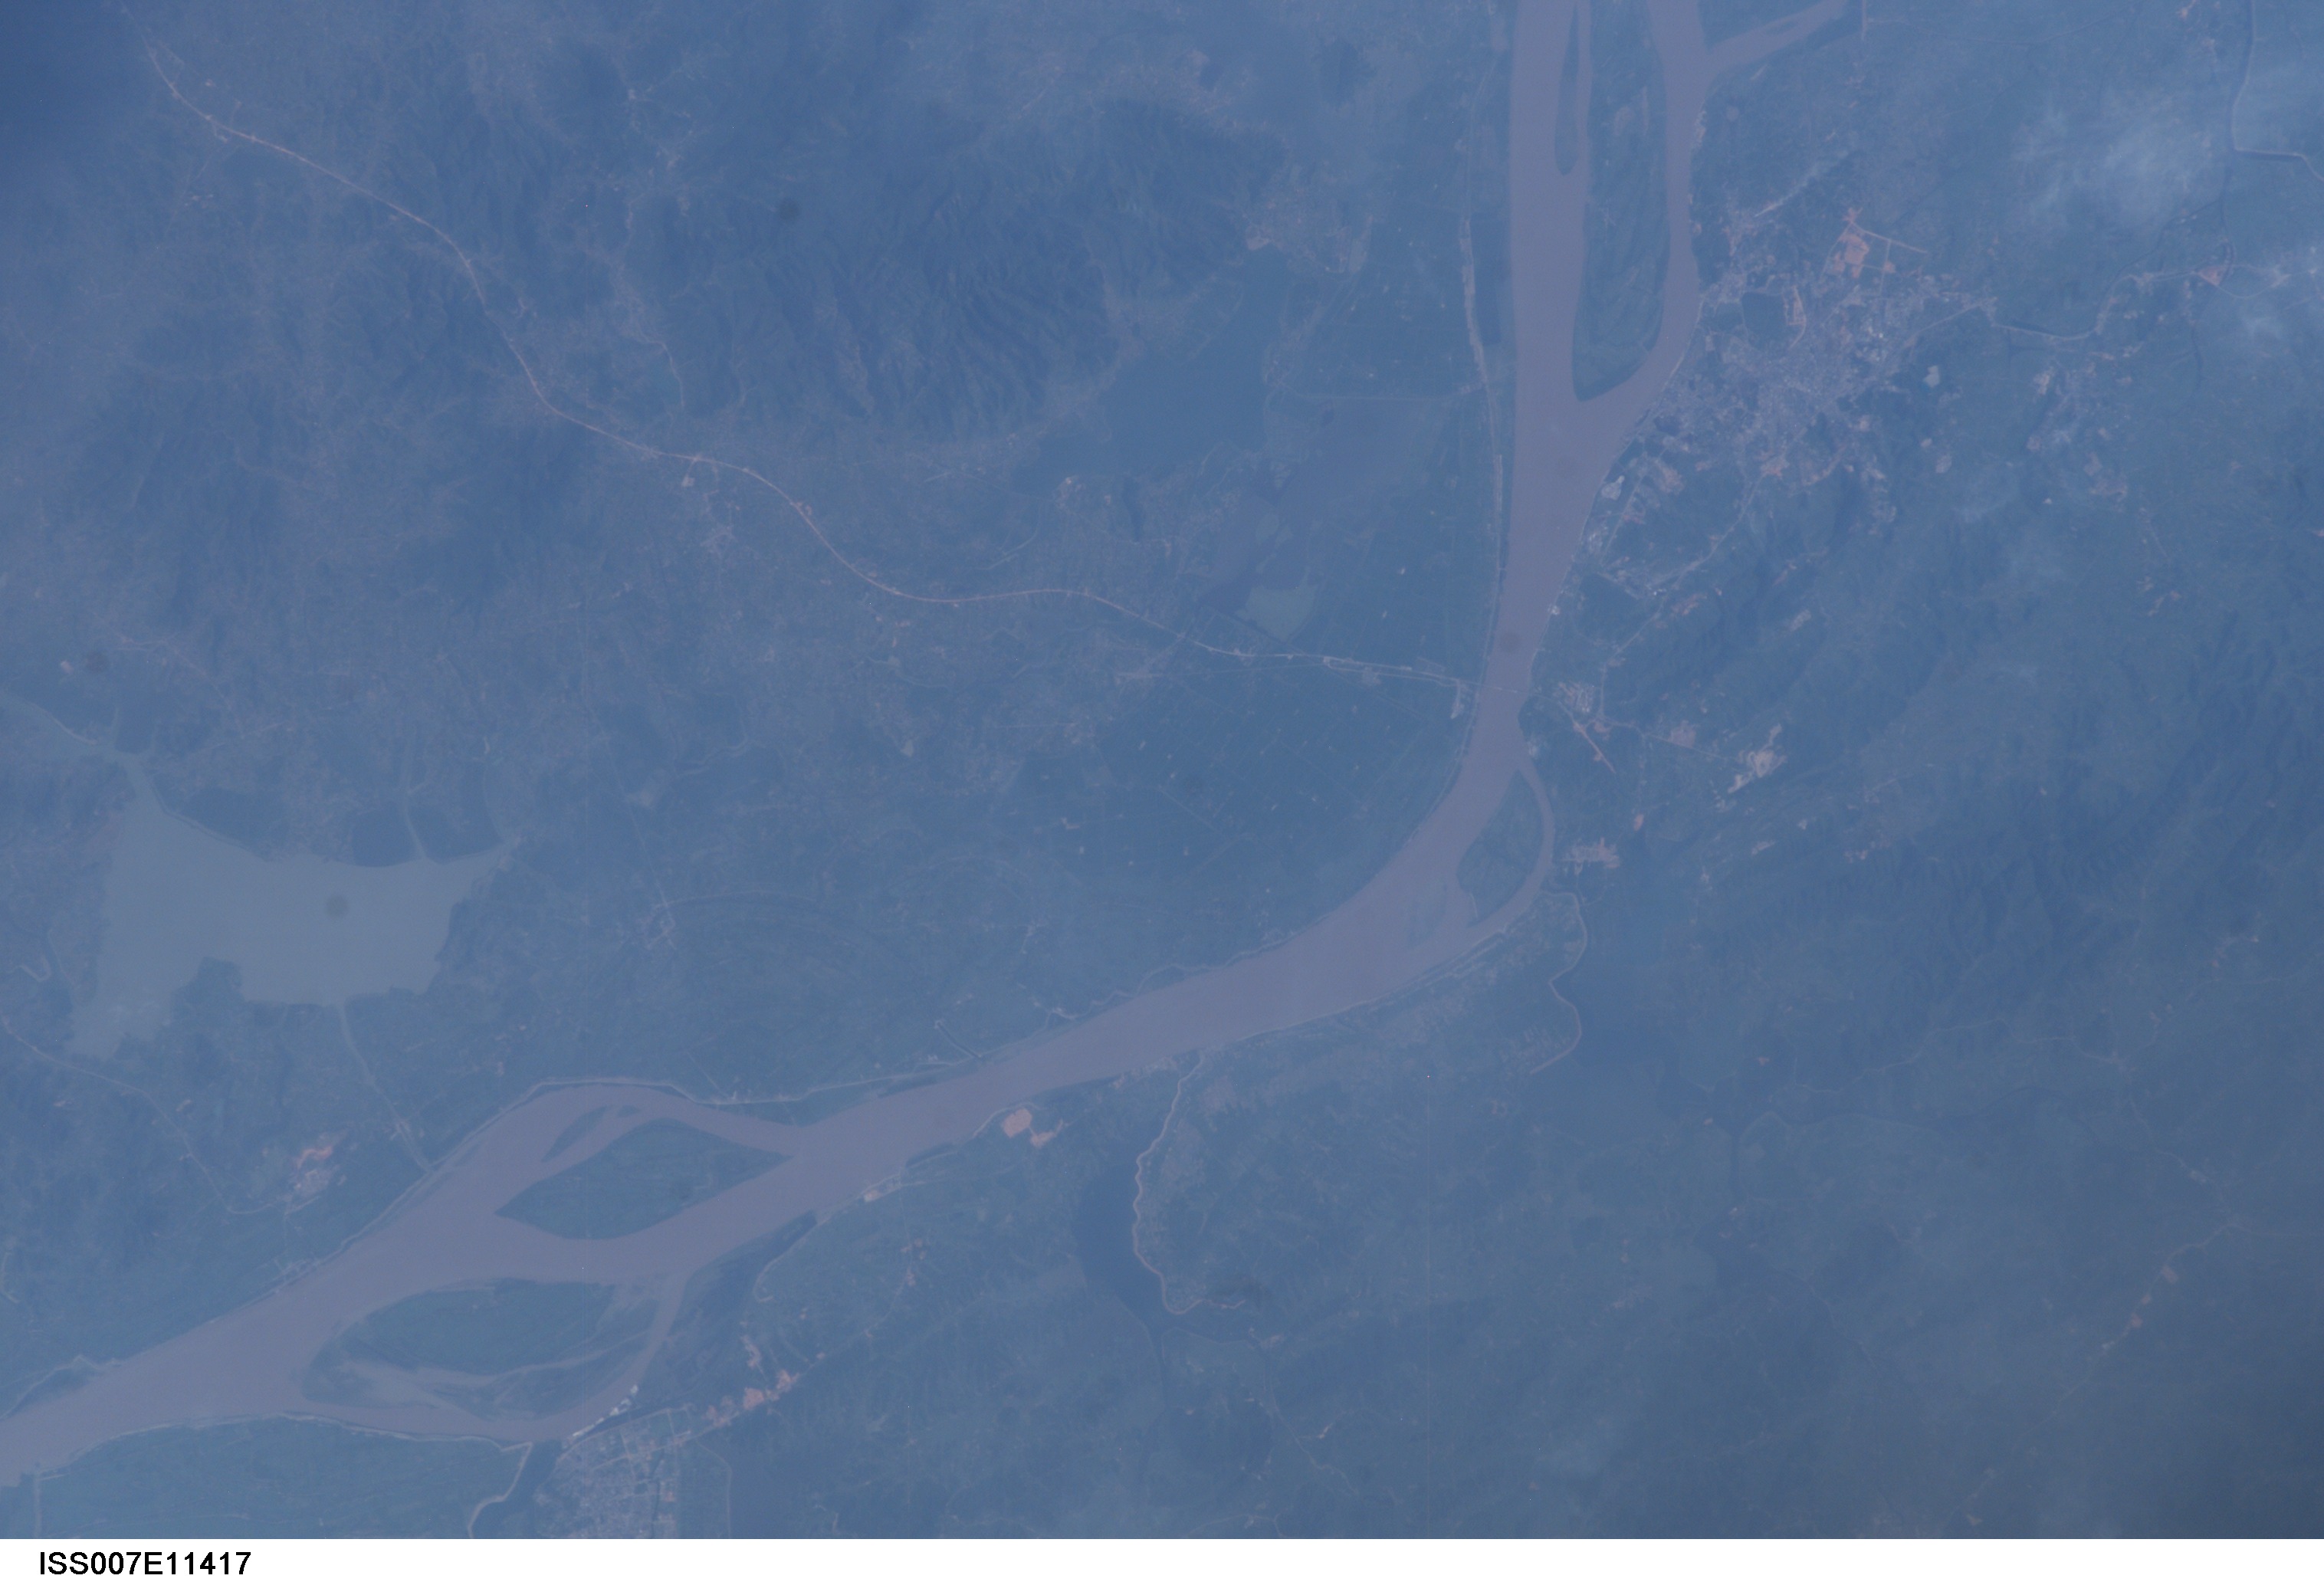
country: CHINA
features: YANGTZE RIVER, TONGLING, ROADS
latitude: 31.0
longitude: 117.5
